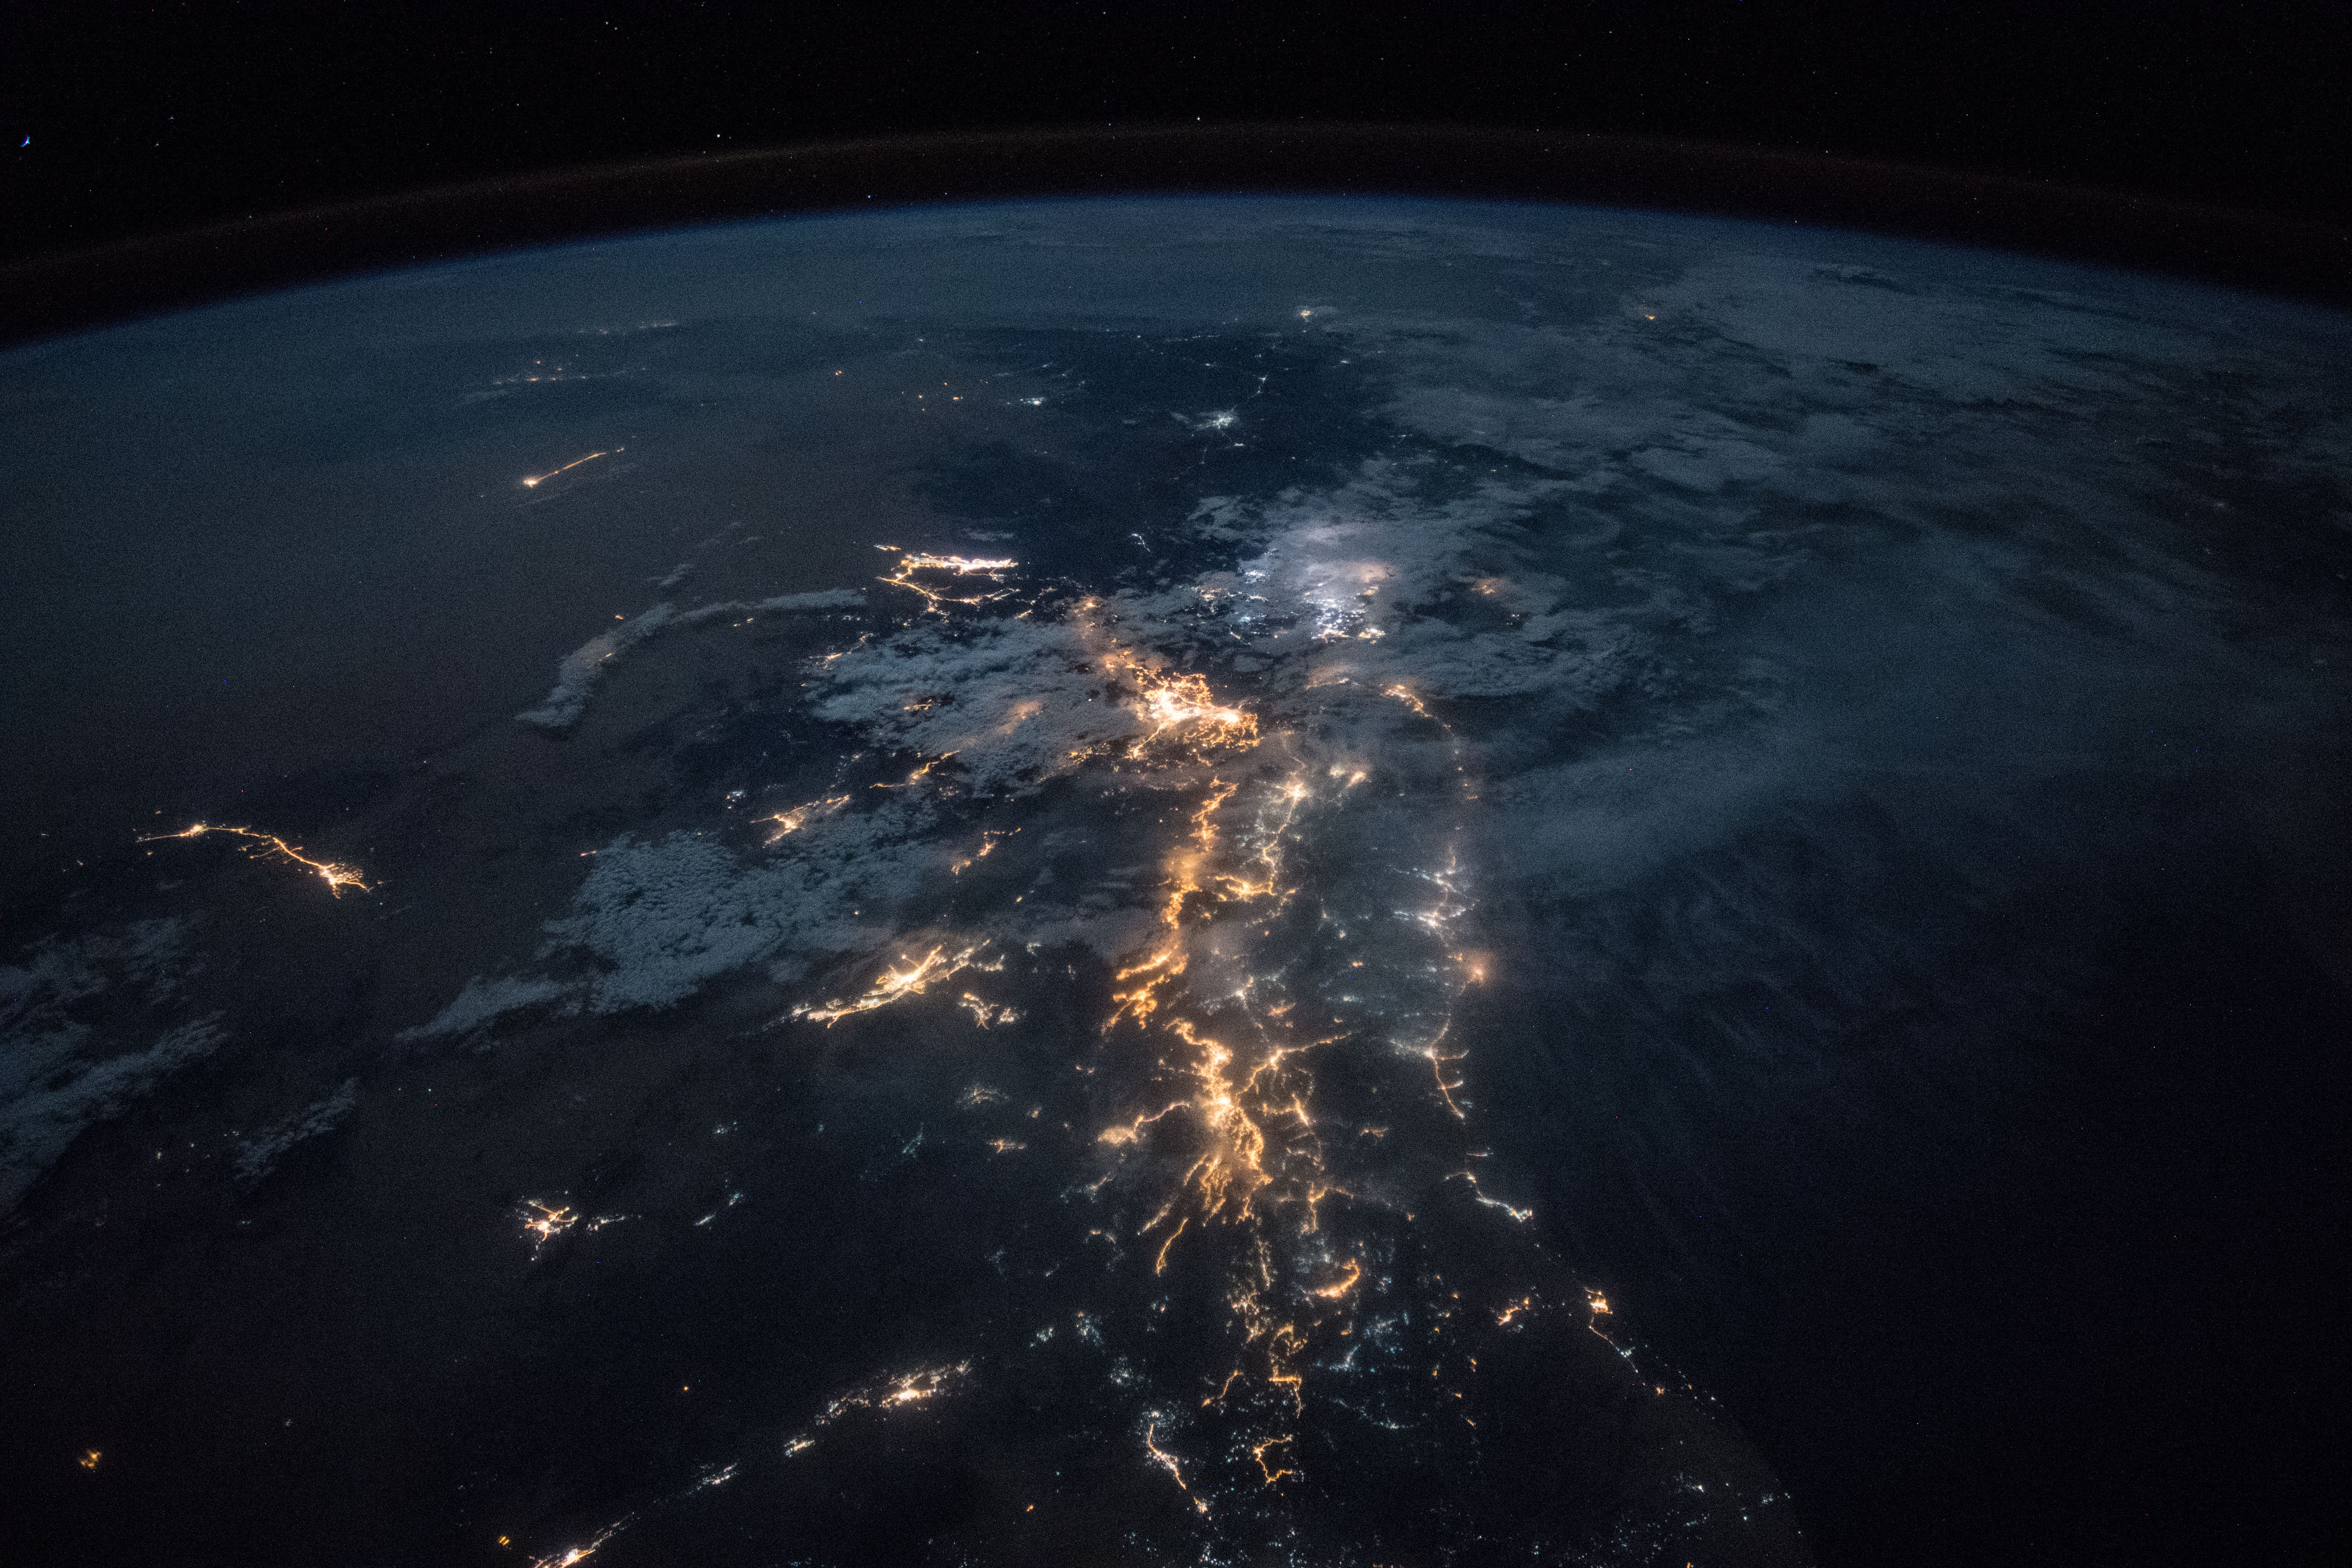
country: SAUDI ARABIA
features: BISHAH CITY, ASIR MOUNTAINS, RED SEA, ABHA CITY, JAZAN CITY, MUHAYIL CITY, BARIQ CITY, AL NAMAS CITY, GULF OF ADEN, NIGHT, EARTH LIMB
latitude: 19.4
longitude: 42.7
